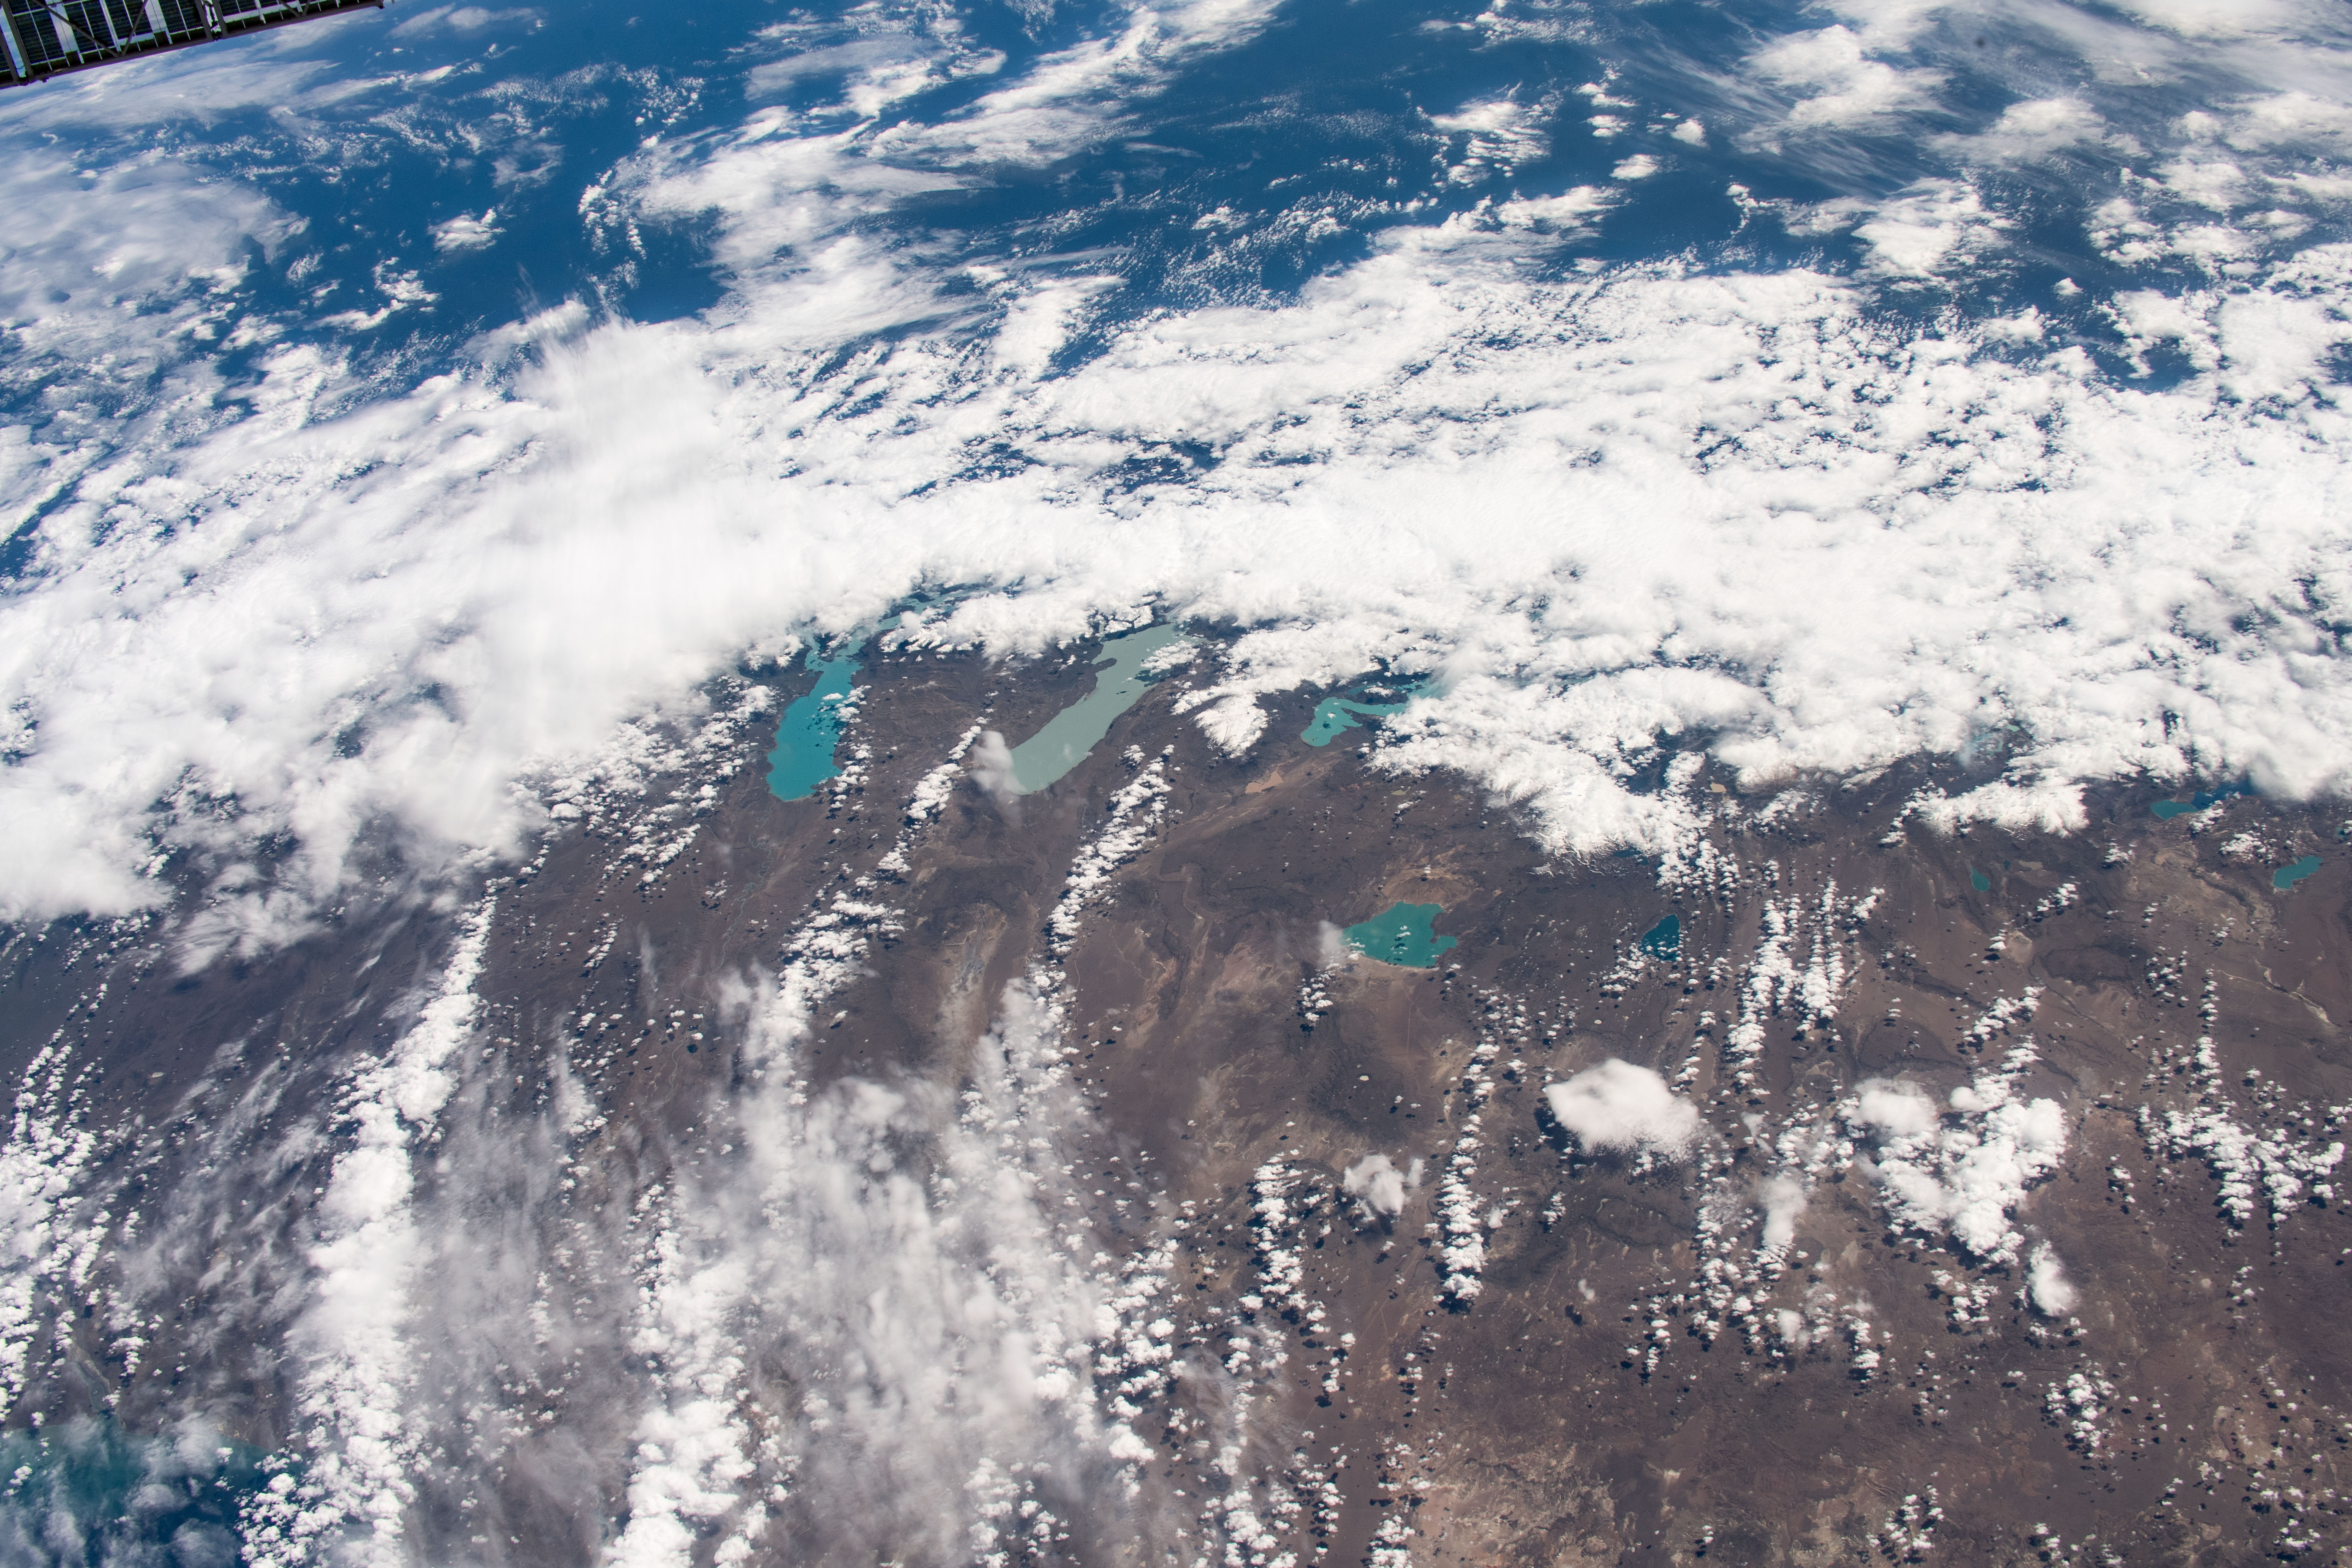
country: ARGENTINA
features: ARGENTINO LAKE, VIEDMA LAKE, O'HIGGINS/SAN MARTIN LAKE, CARDIEL LAKE, SOUTHERN PATAGONIA ICEFIELDS
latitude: -49.0
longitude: -71.0
